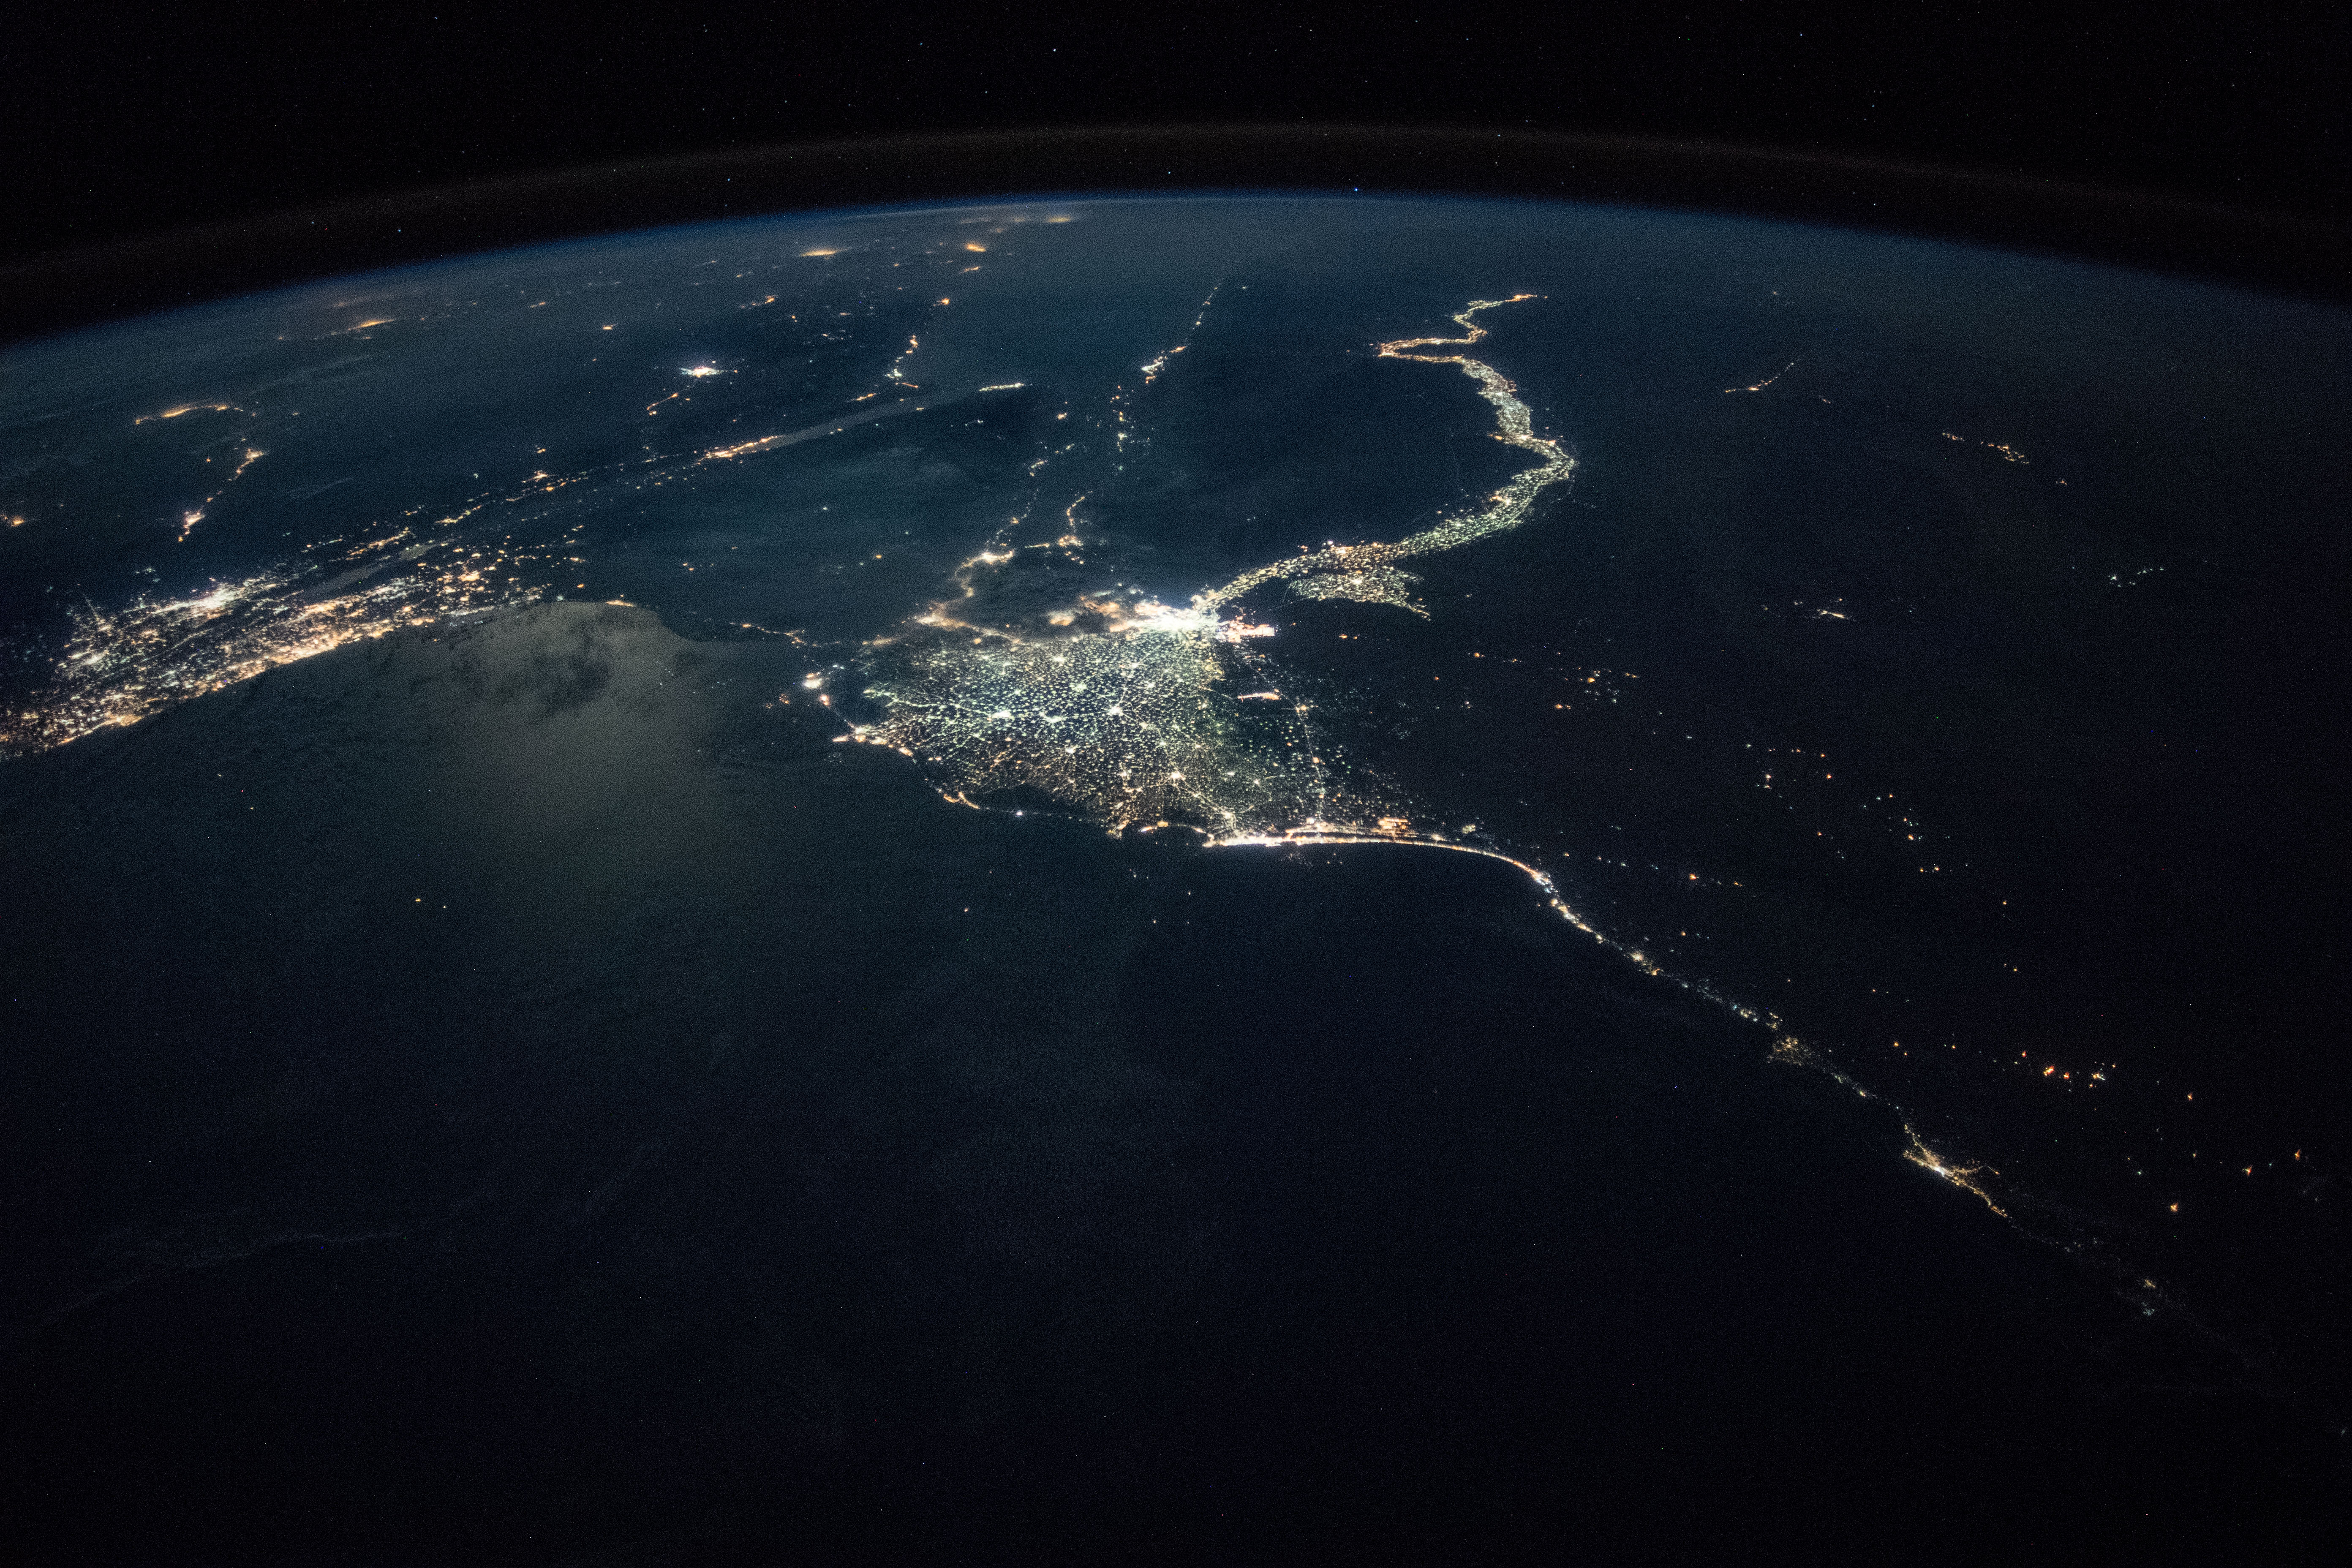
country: EGYPT
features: CAIRO CITY, GULF OF SUEZ, GULF OF AQABA, NEGEV DESERT, SUEZ CITY, ISMAILIA CITY, PORT SAID CITY, NILE DELTA, FAIYUM CITY, WESTERN DESERT, NIGHT, EARTH LIMB
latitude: 31.2
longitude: 30.4
